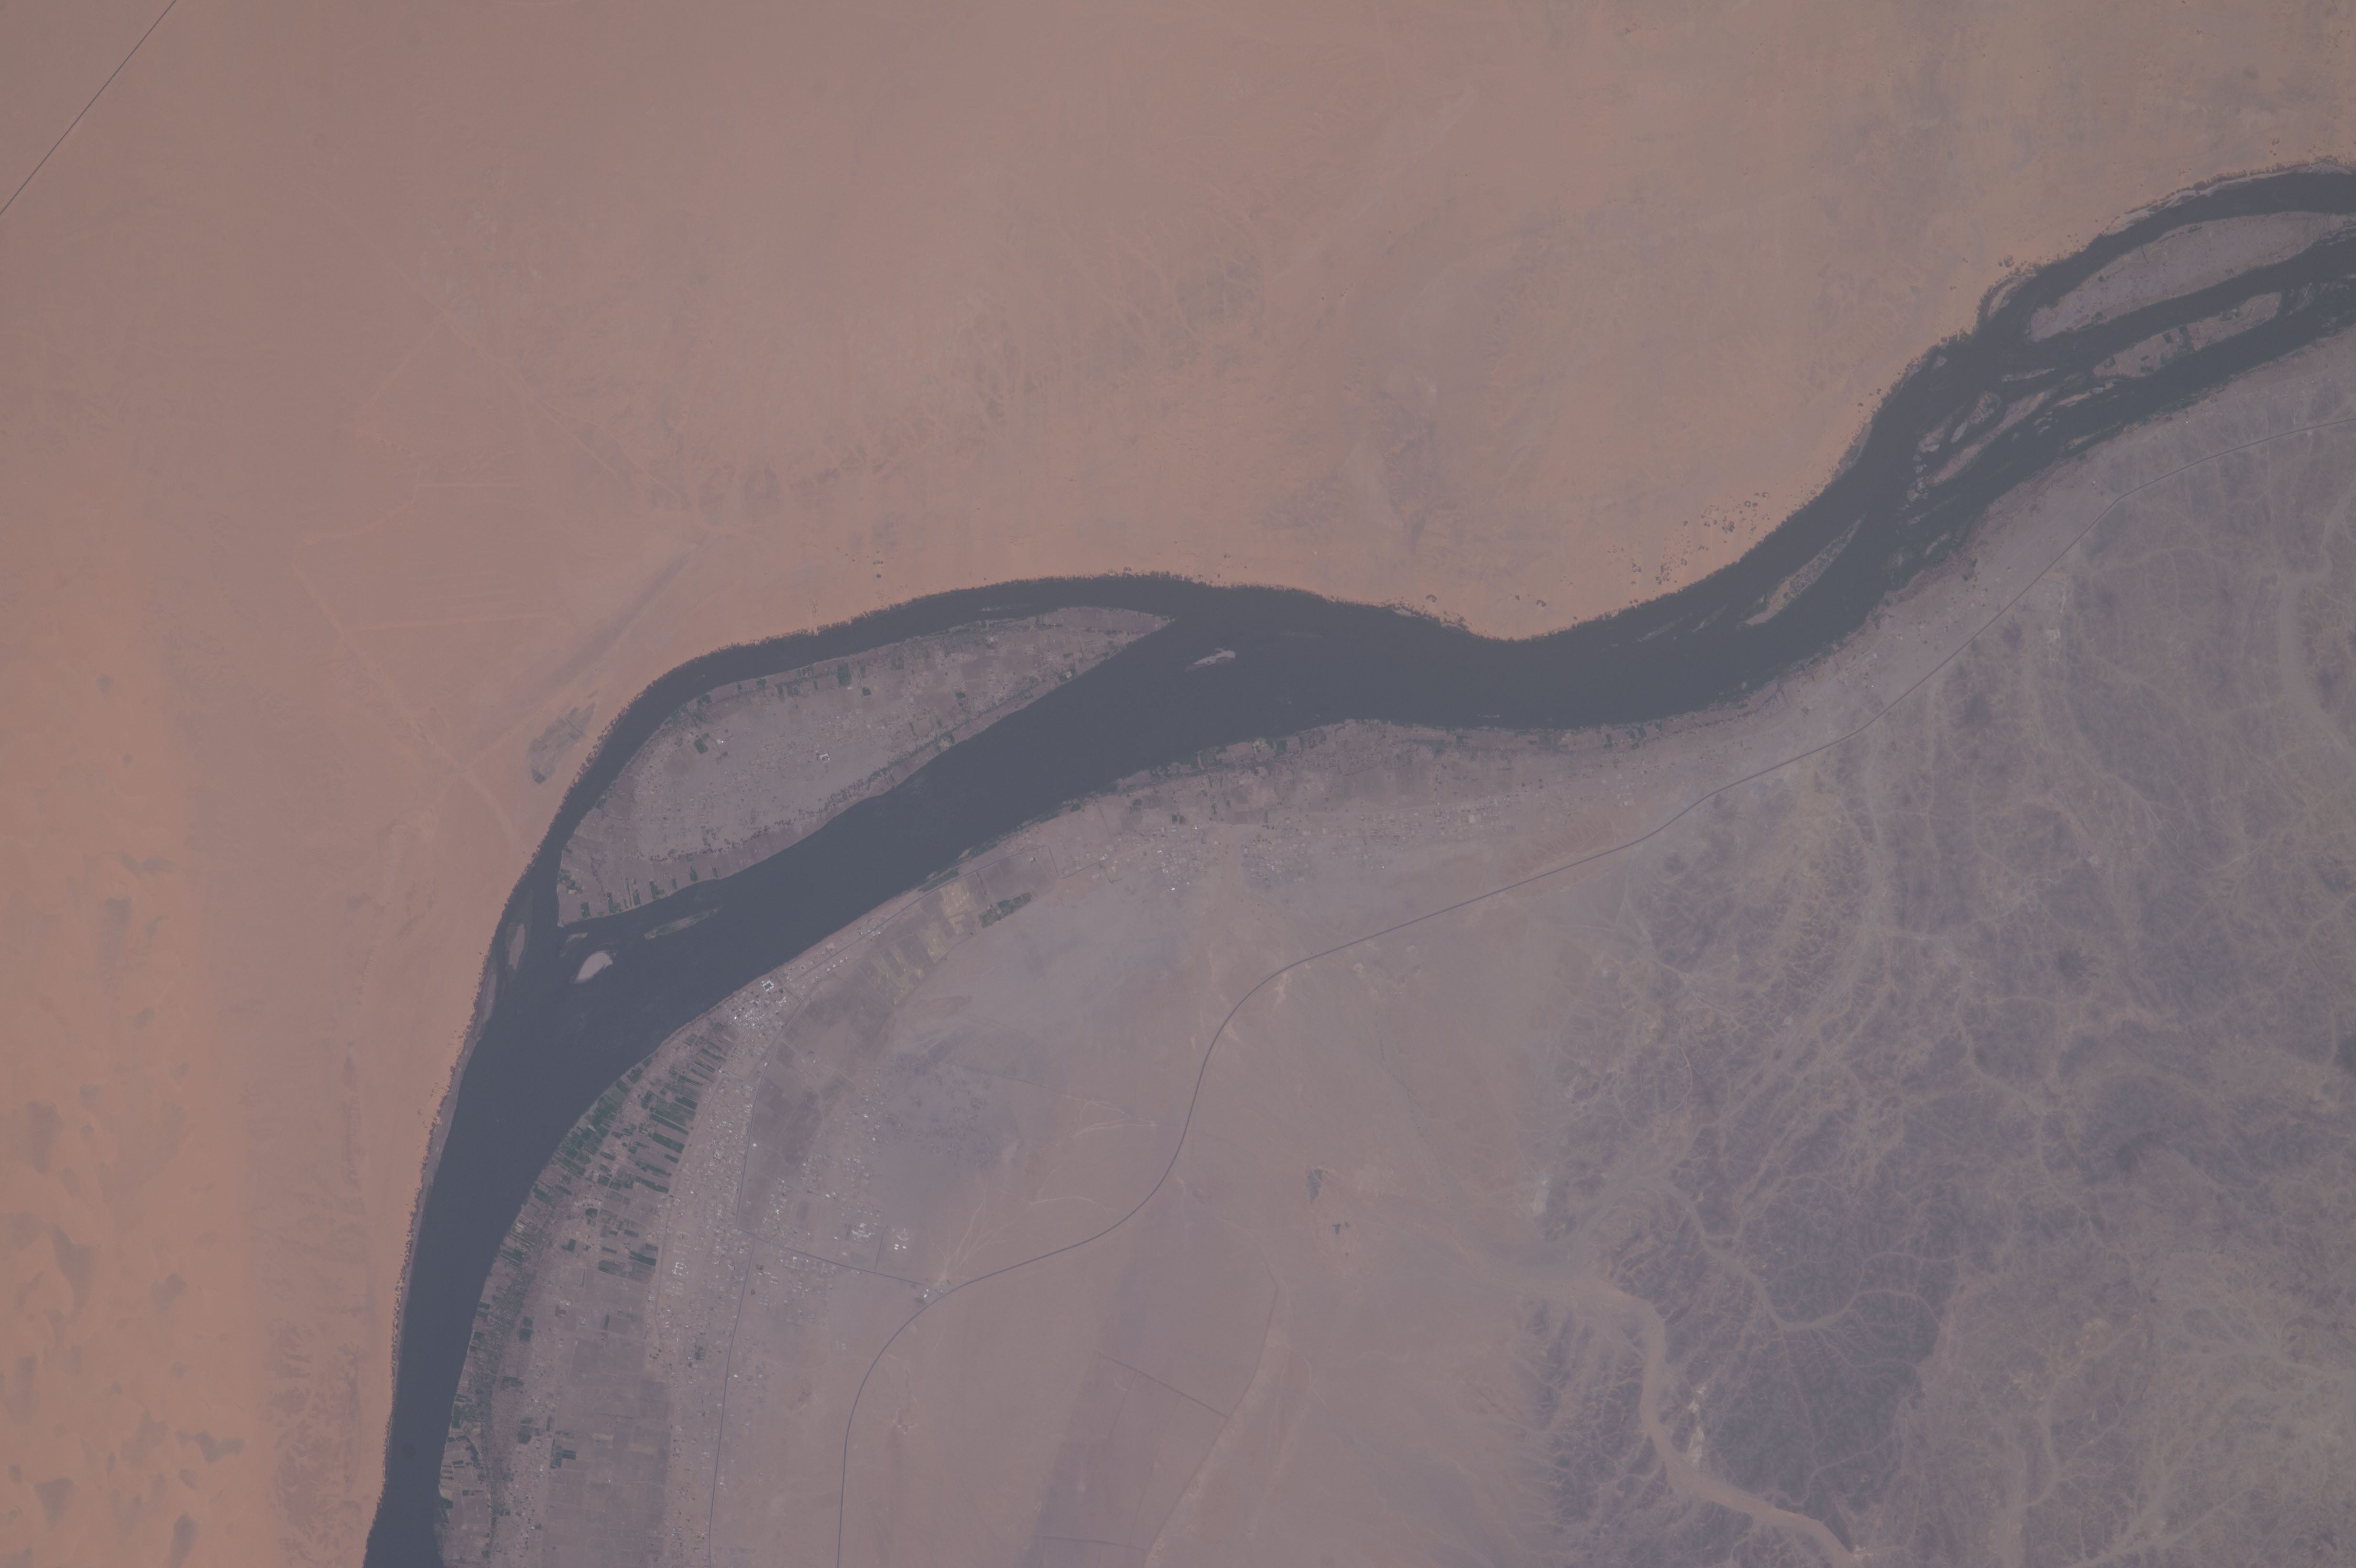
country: SUDAN
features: NUBIAN DESERT, NILE RIVER, NORTHERN, ABRI, NAKHI MAHMUD
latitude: 20.8
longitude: 30.4
